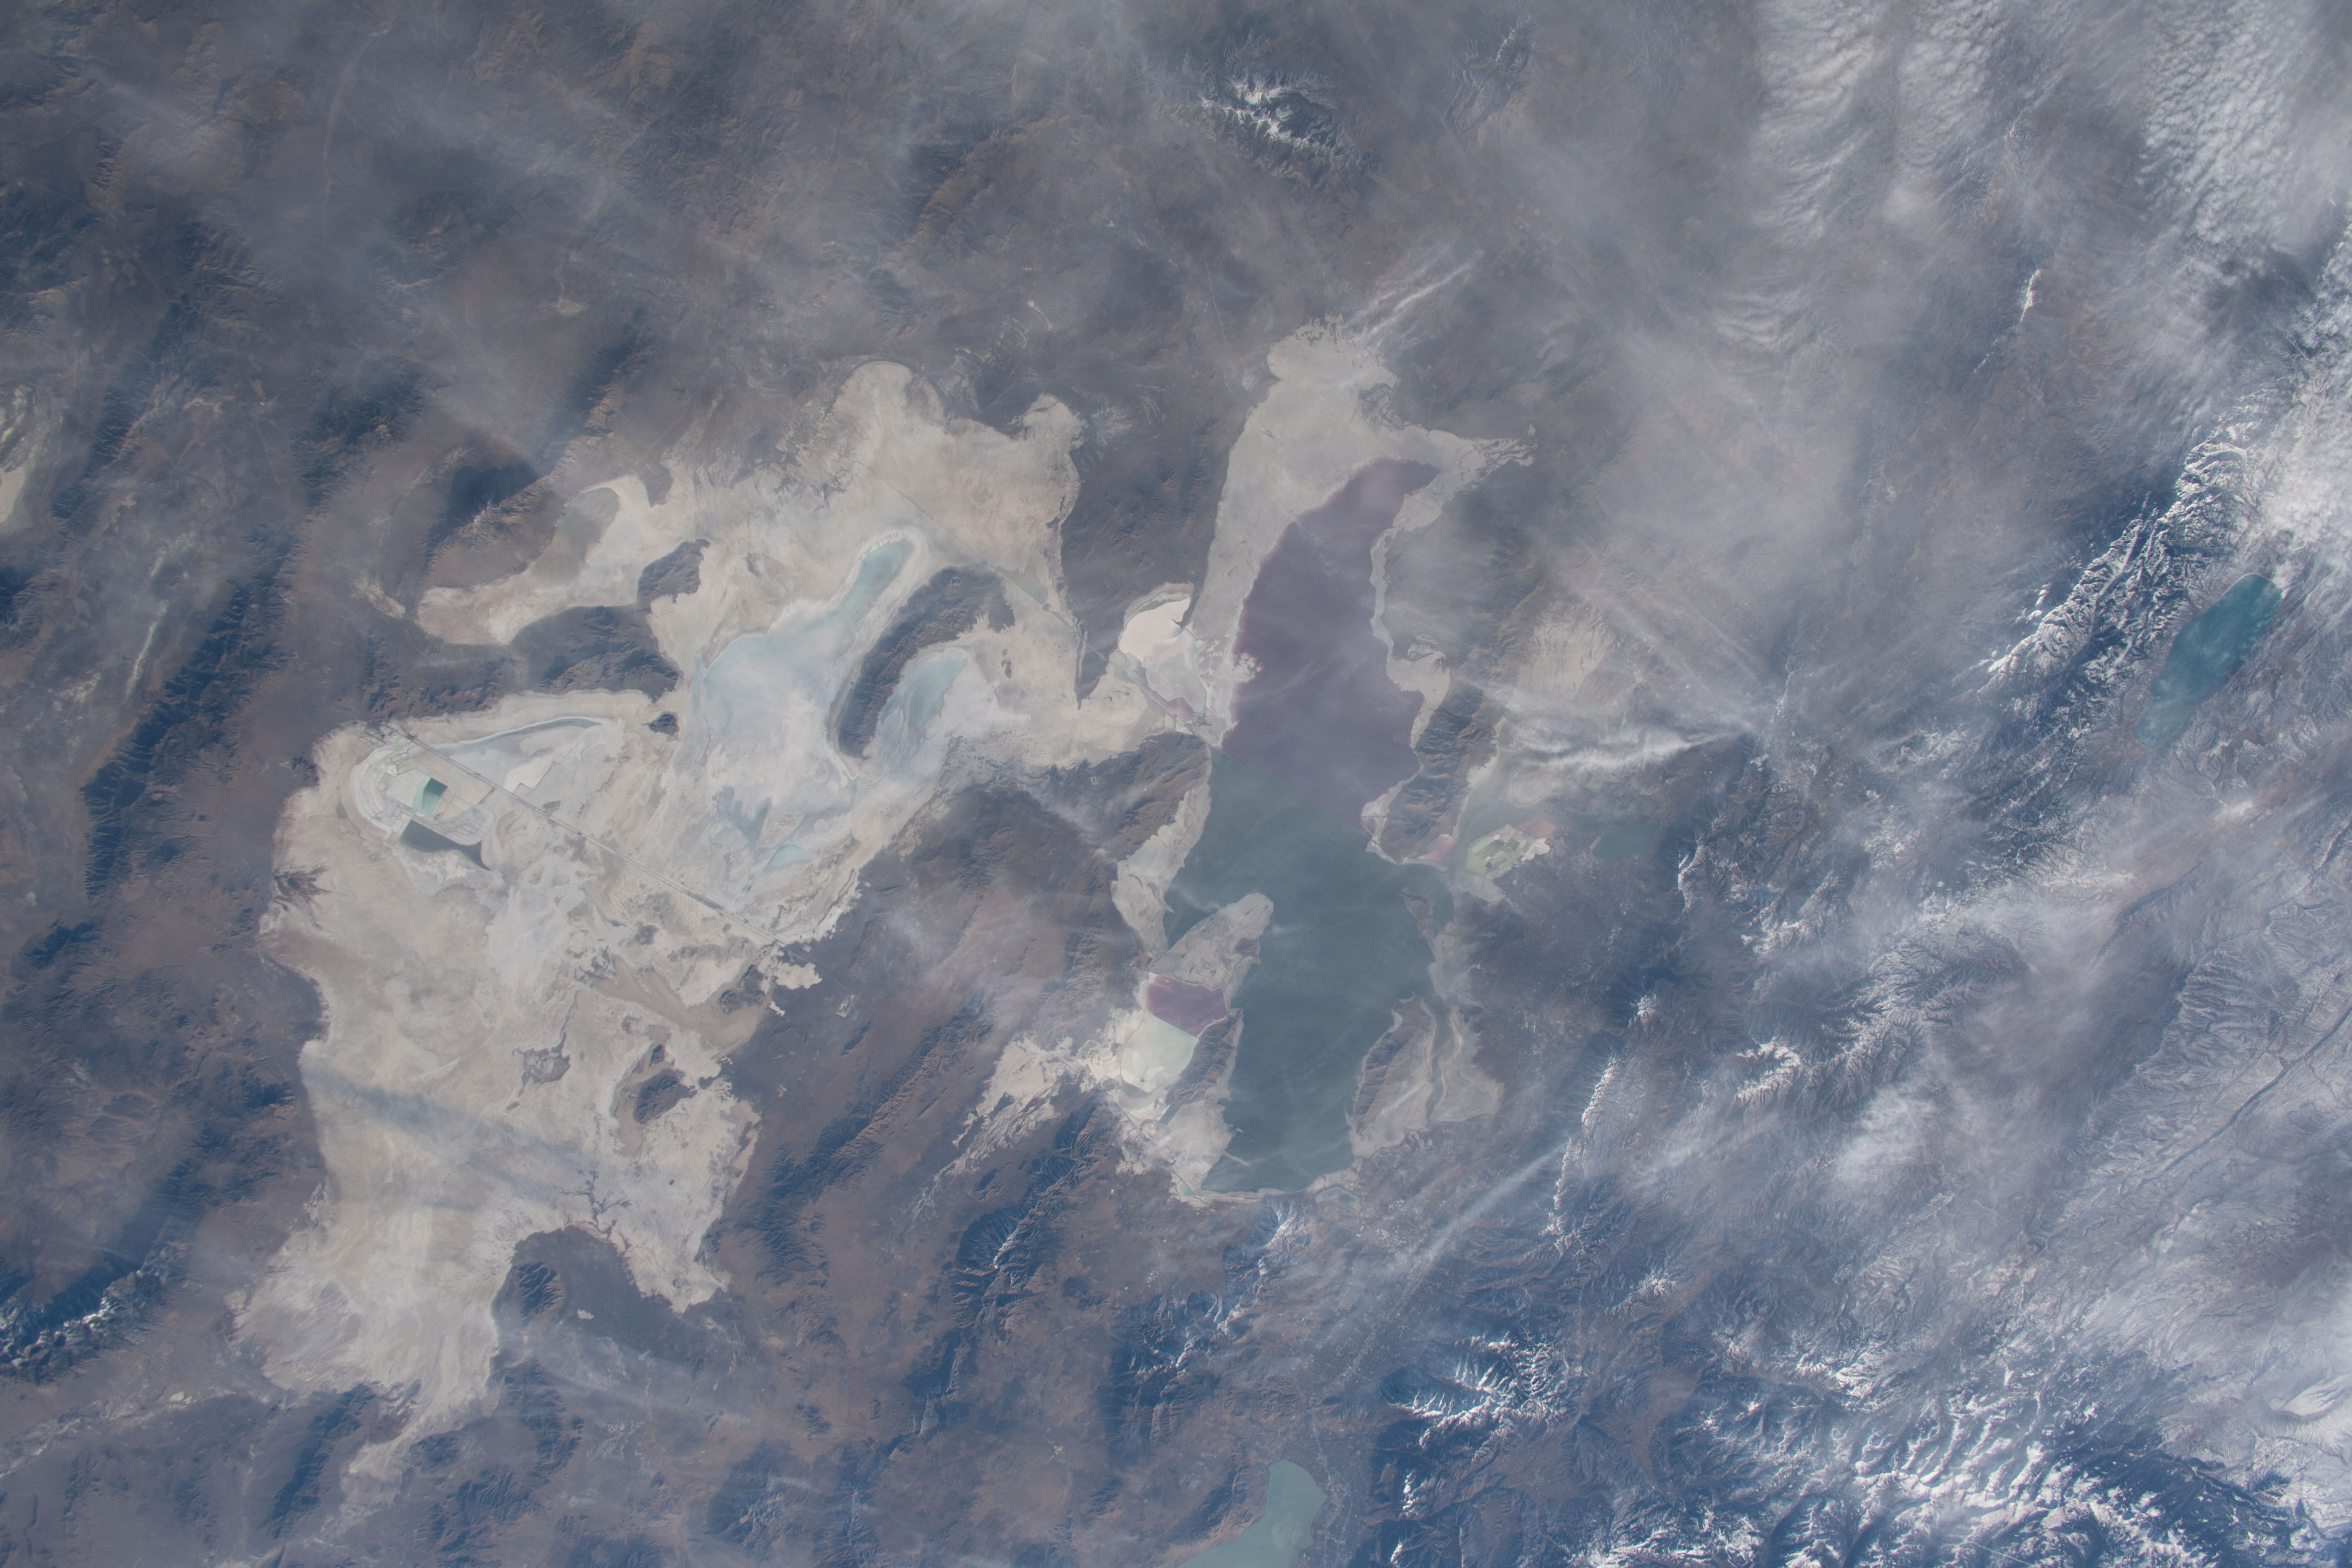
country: USA-UTAH
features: GREAT SALT LAKE
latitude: 41.0
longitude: -112.5
